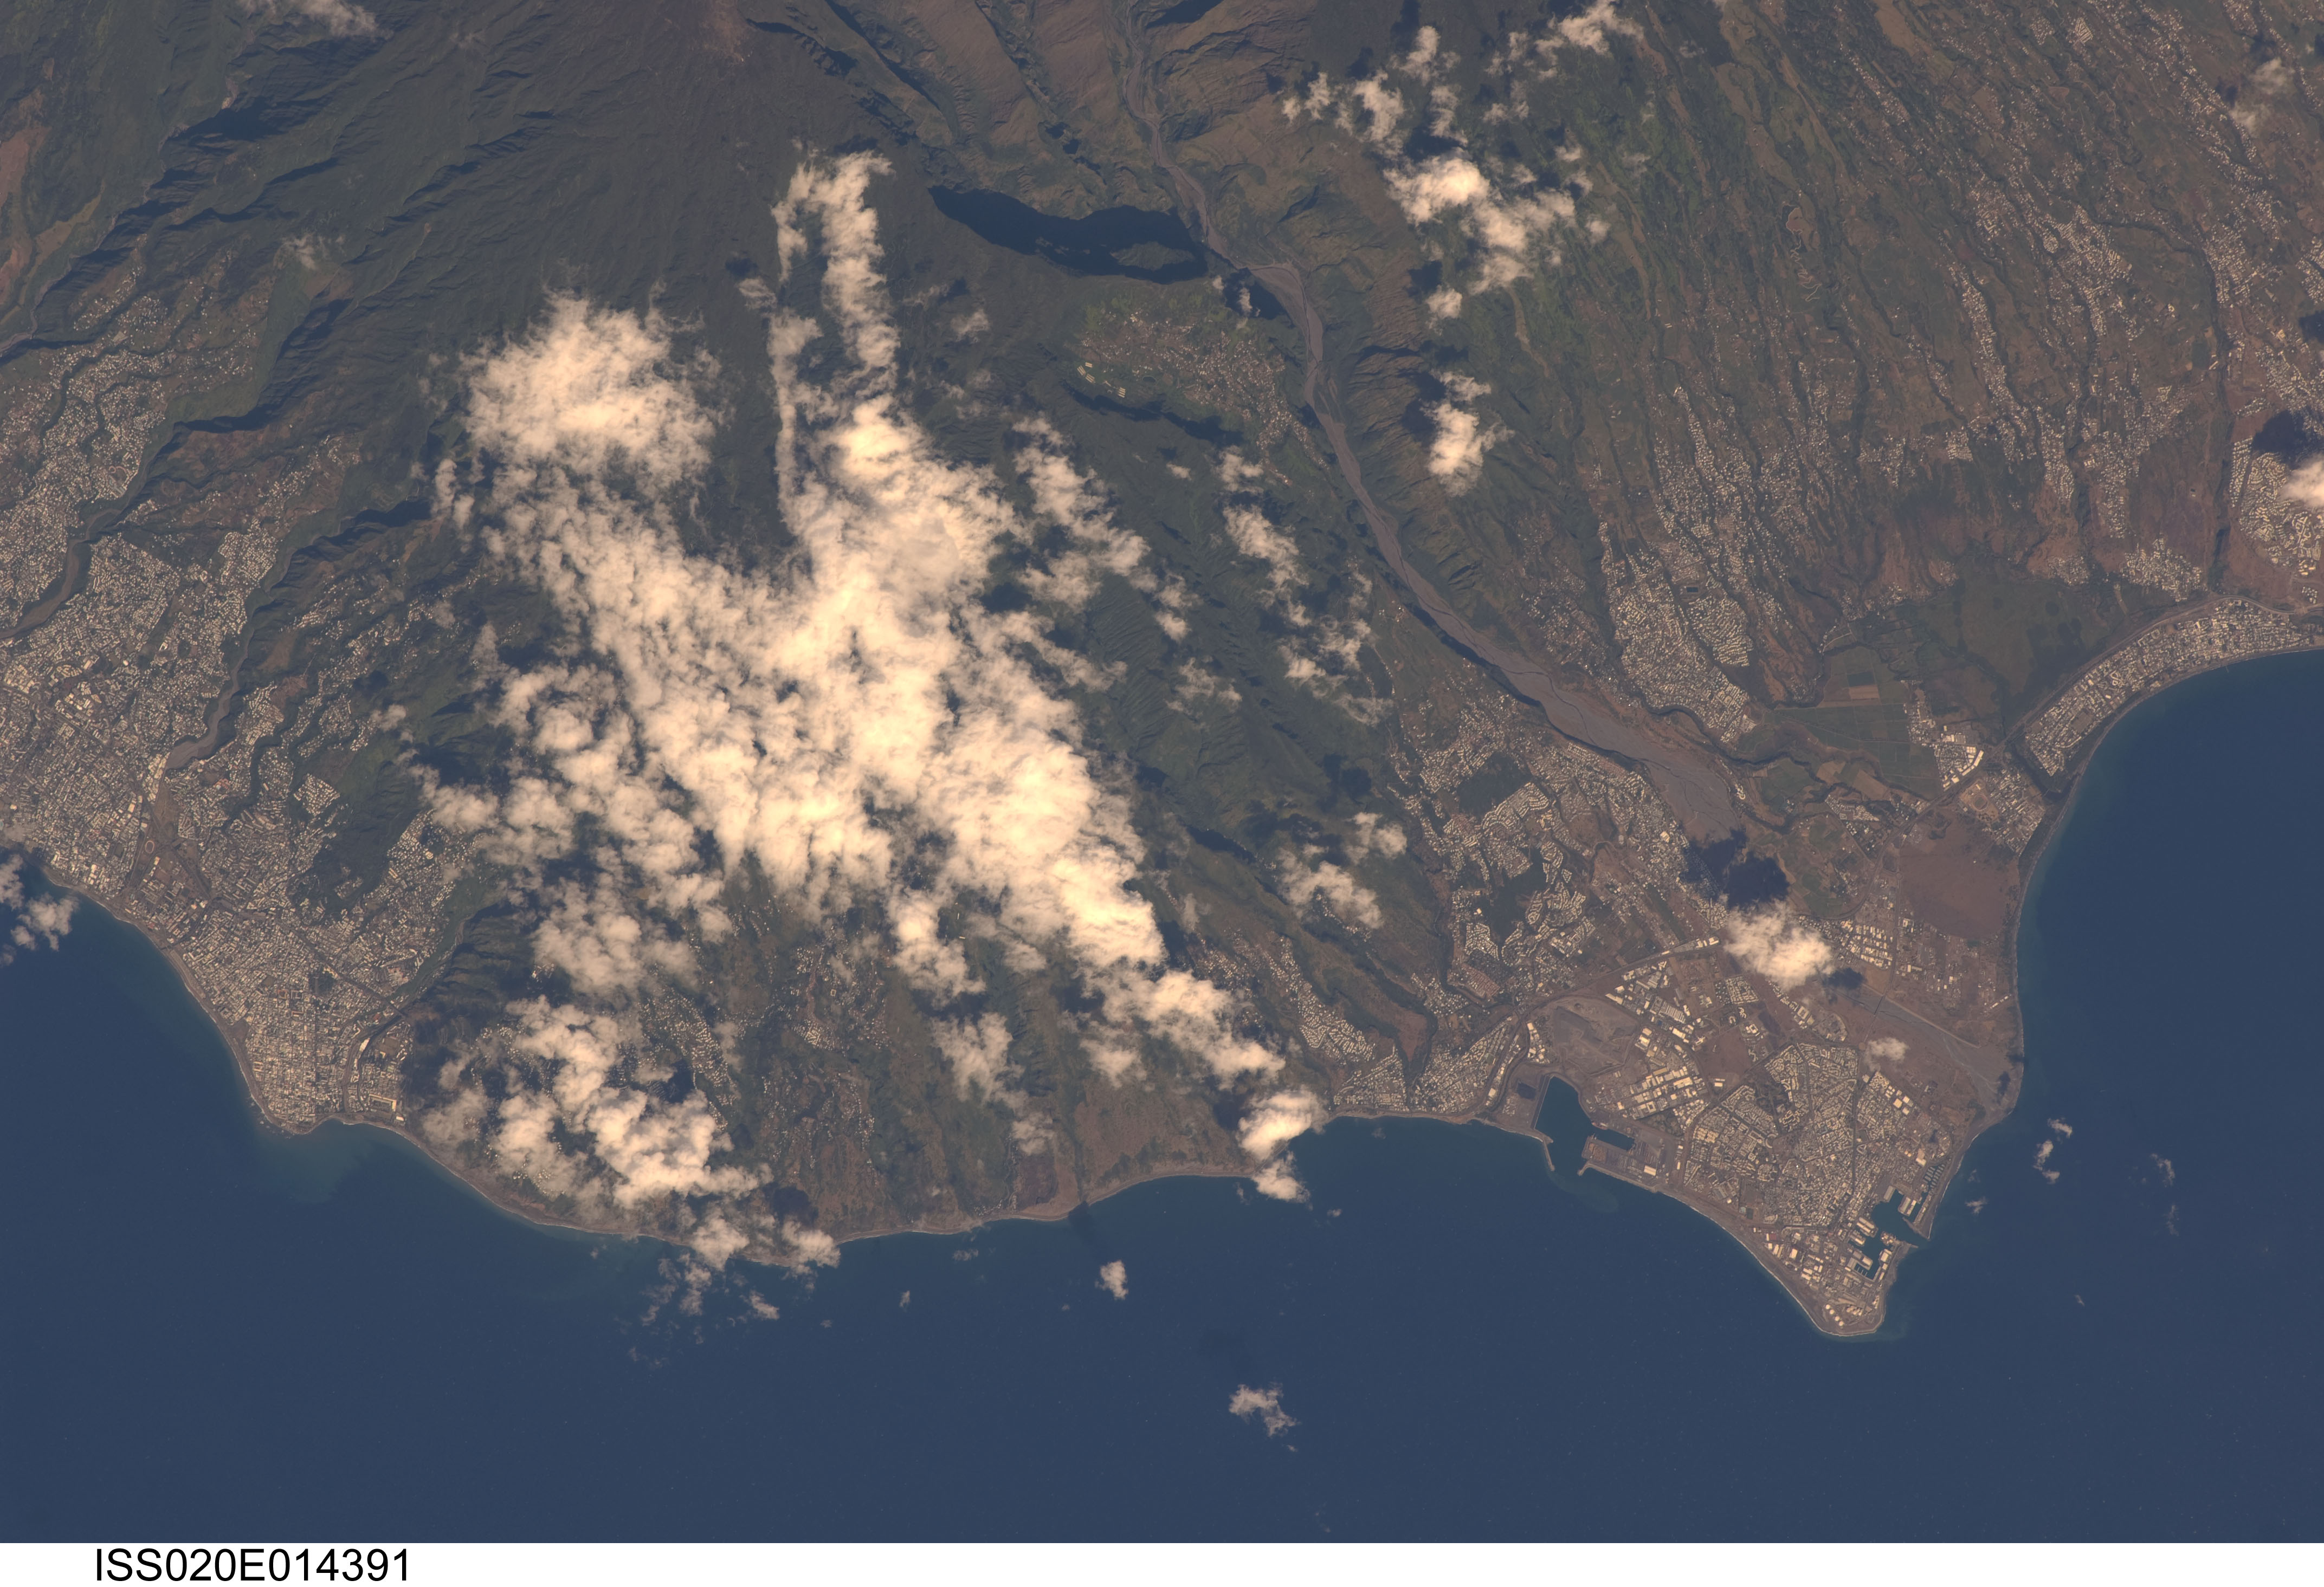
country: REUNION
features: NW. COAST, LE PORT, SAINT-DENIS, SAINT-PAUL, RAVINES
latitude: -20.9
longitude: 55.4
